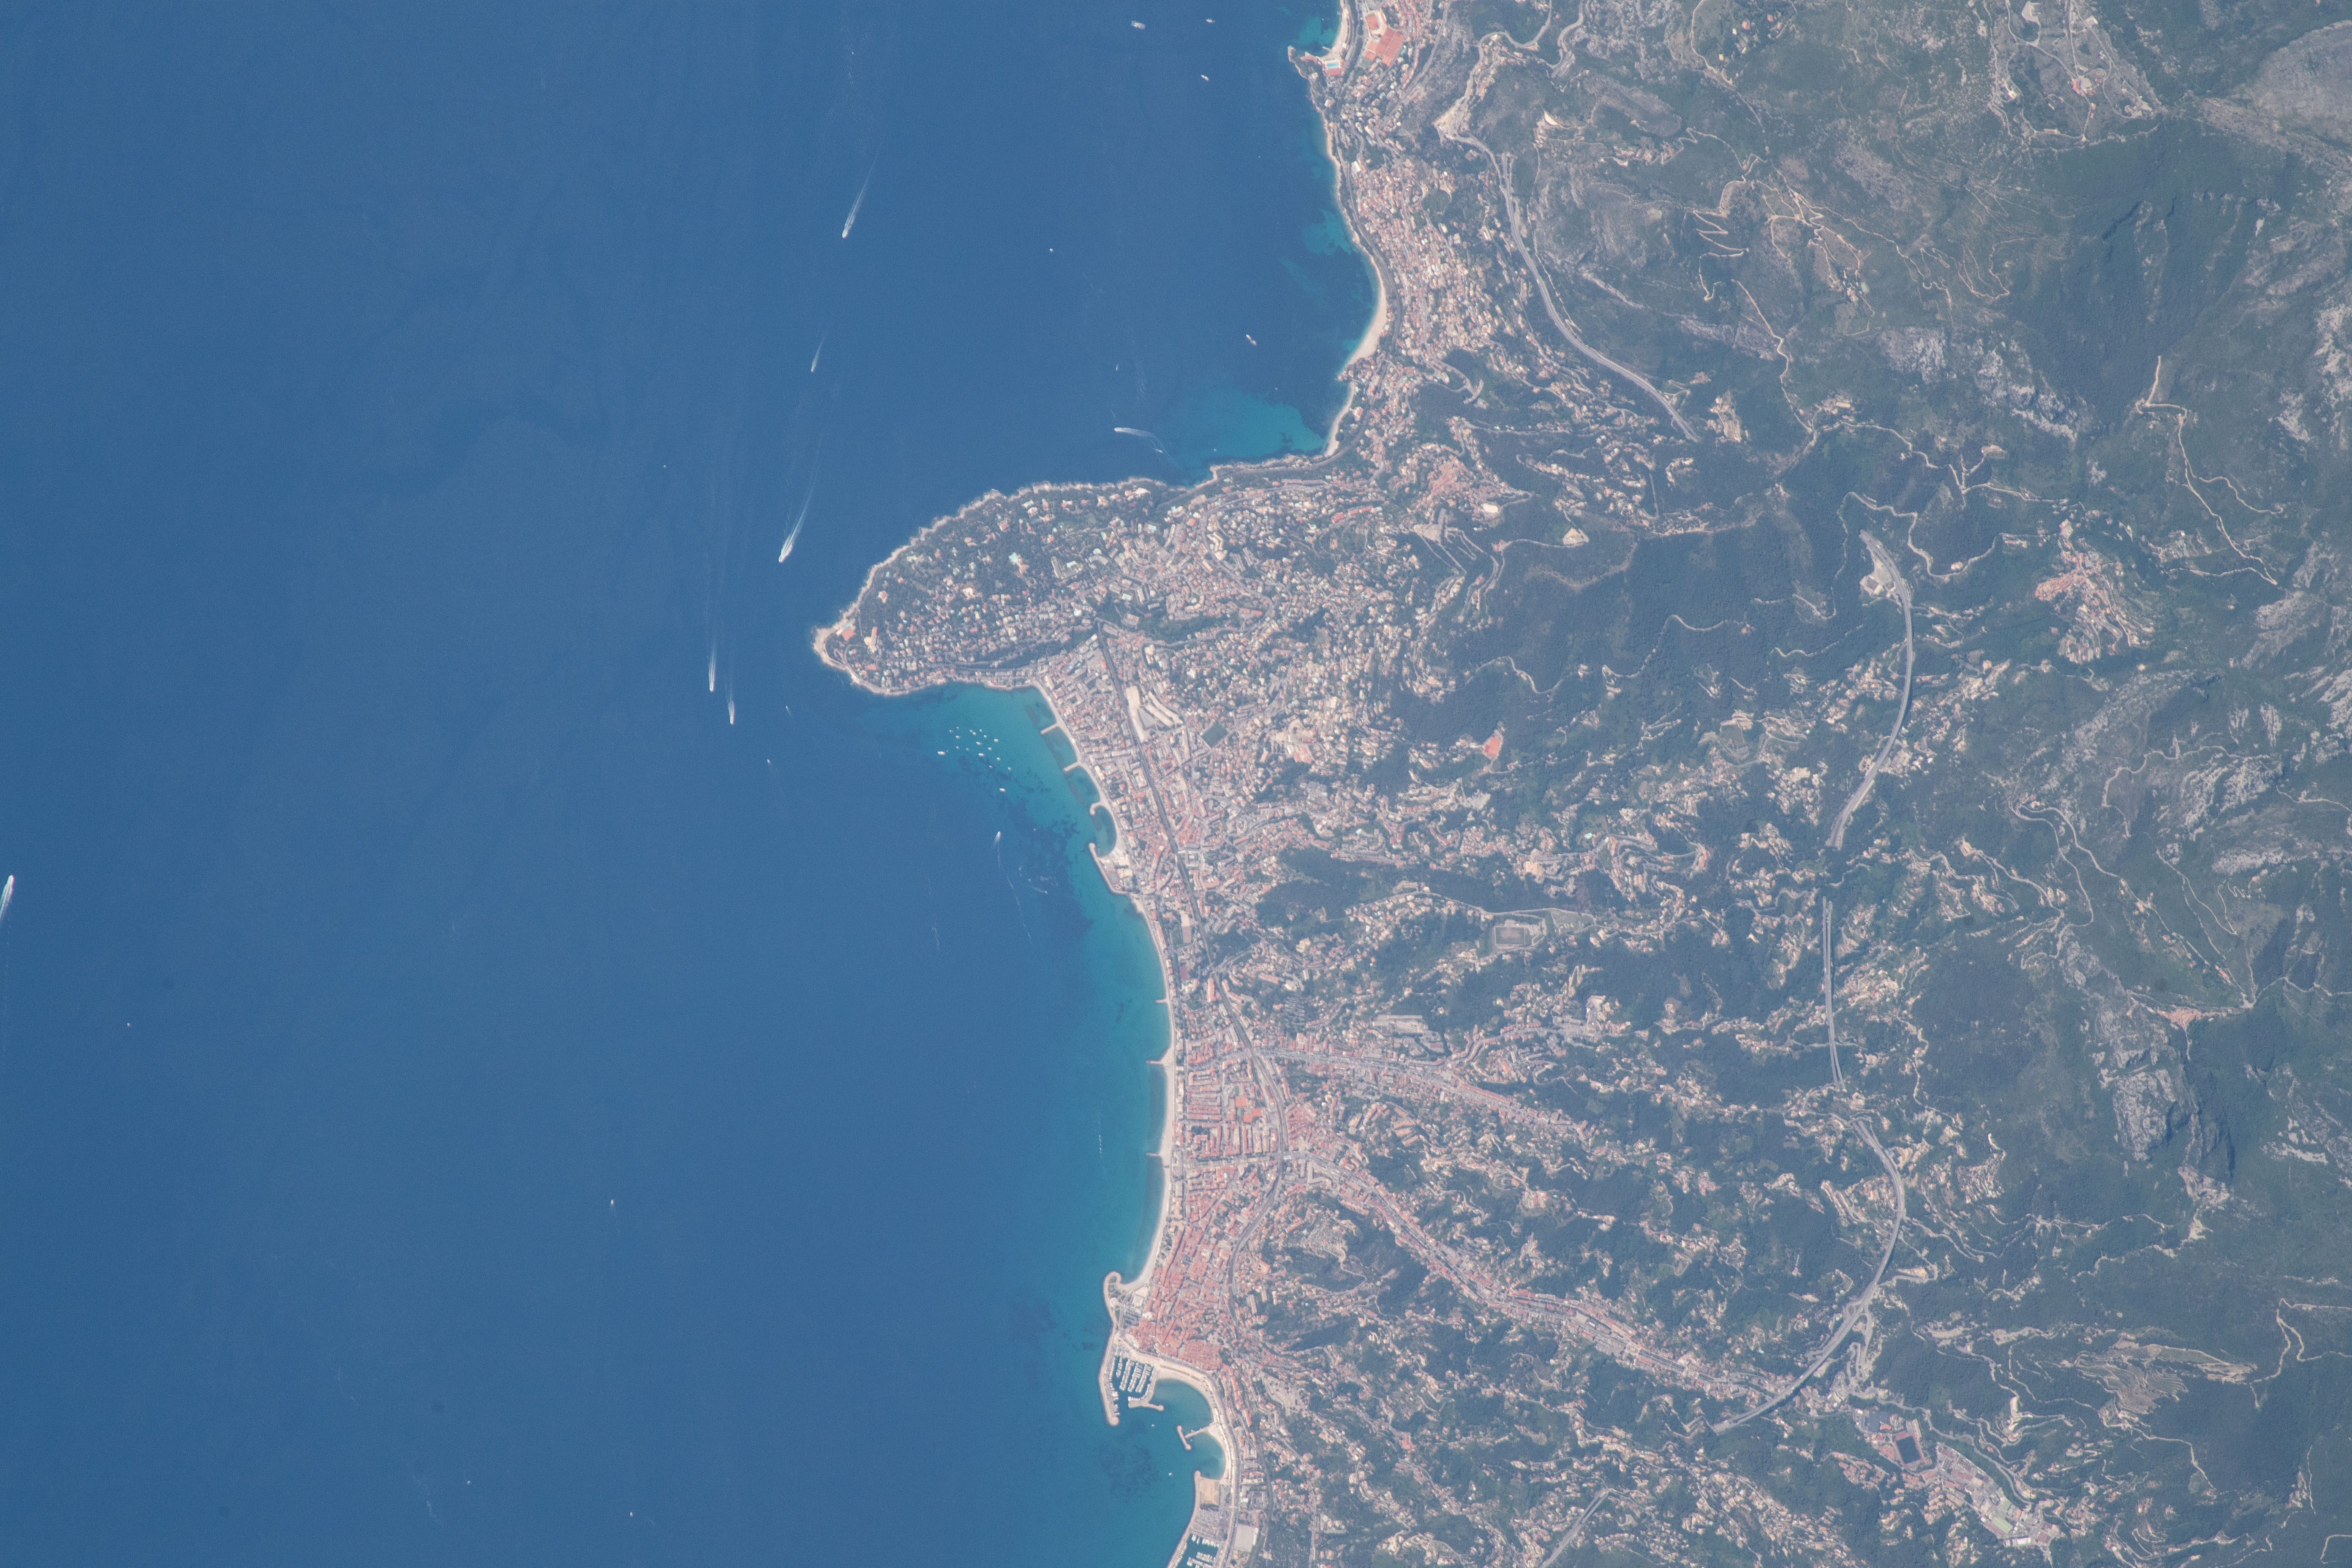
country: FRANCE
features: MEDITERRANEAN SEA, LIGURIAN SEA, MENTON, ROQUEBRUNE-CAP-MARTIN, FRENCH RIVIERA
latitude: 43.8
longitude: 7.5
